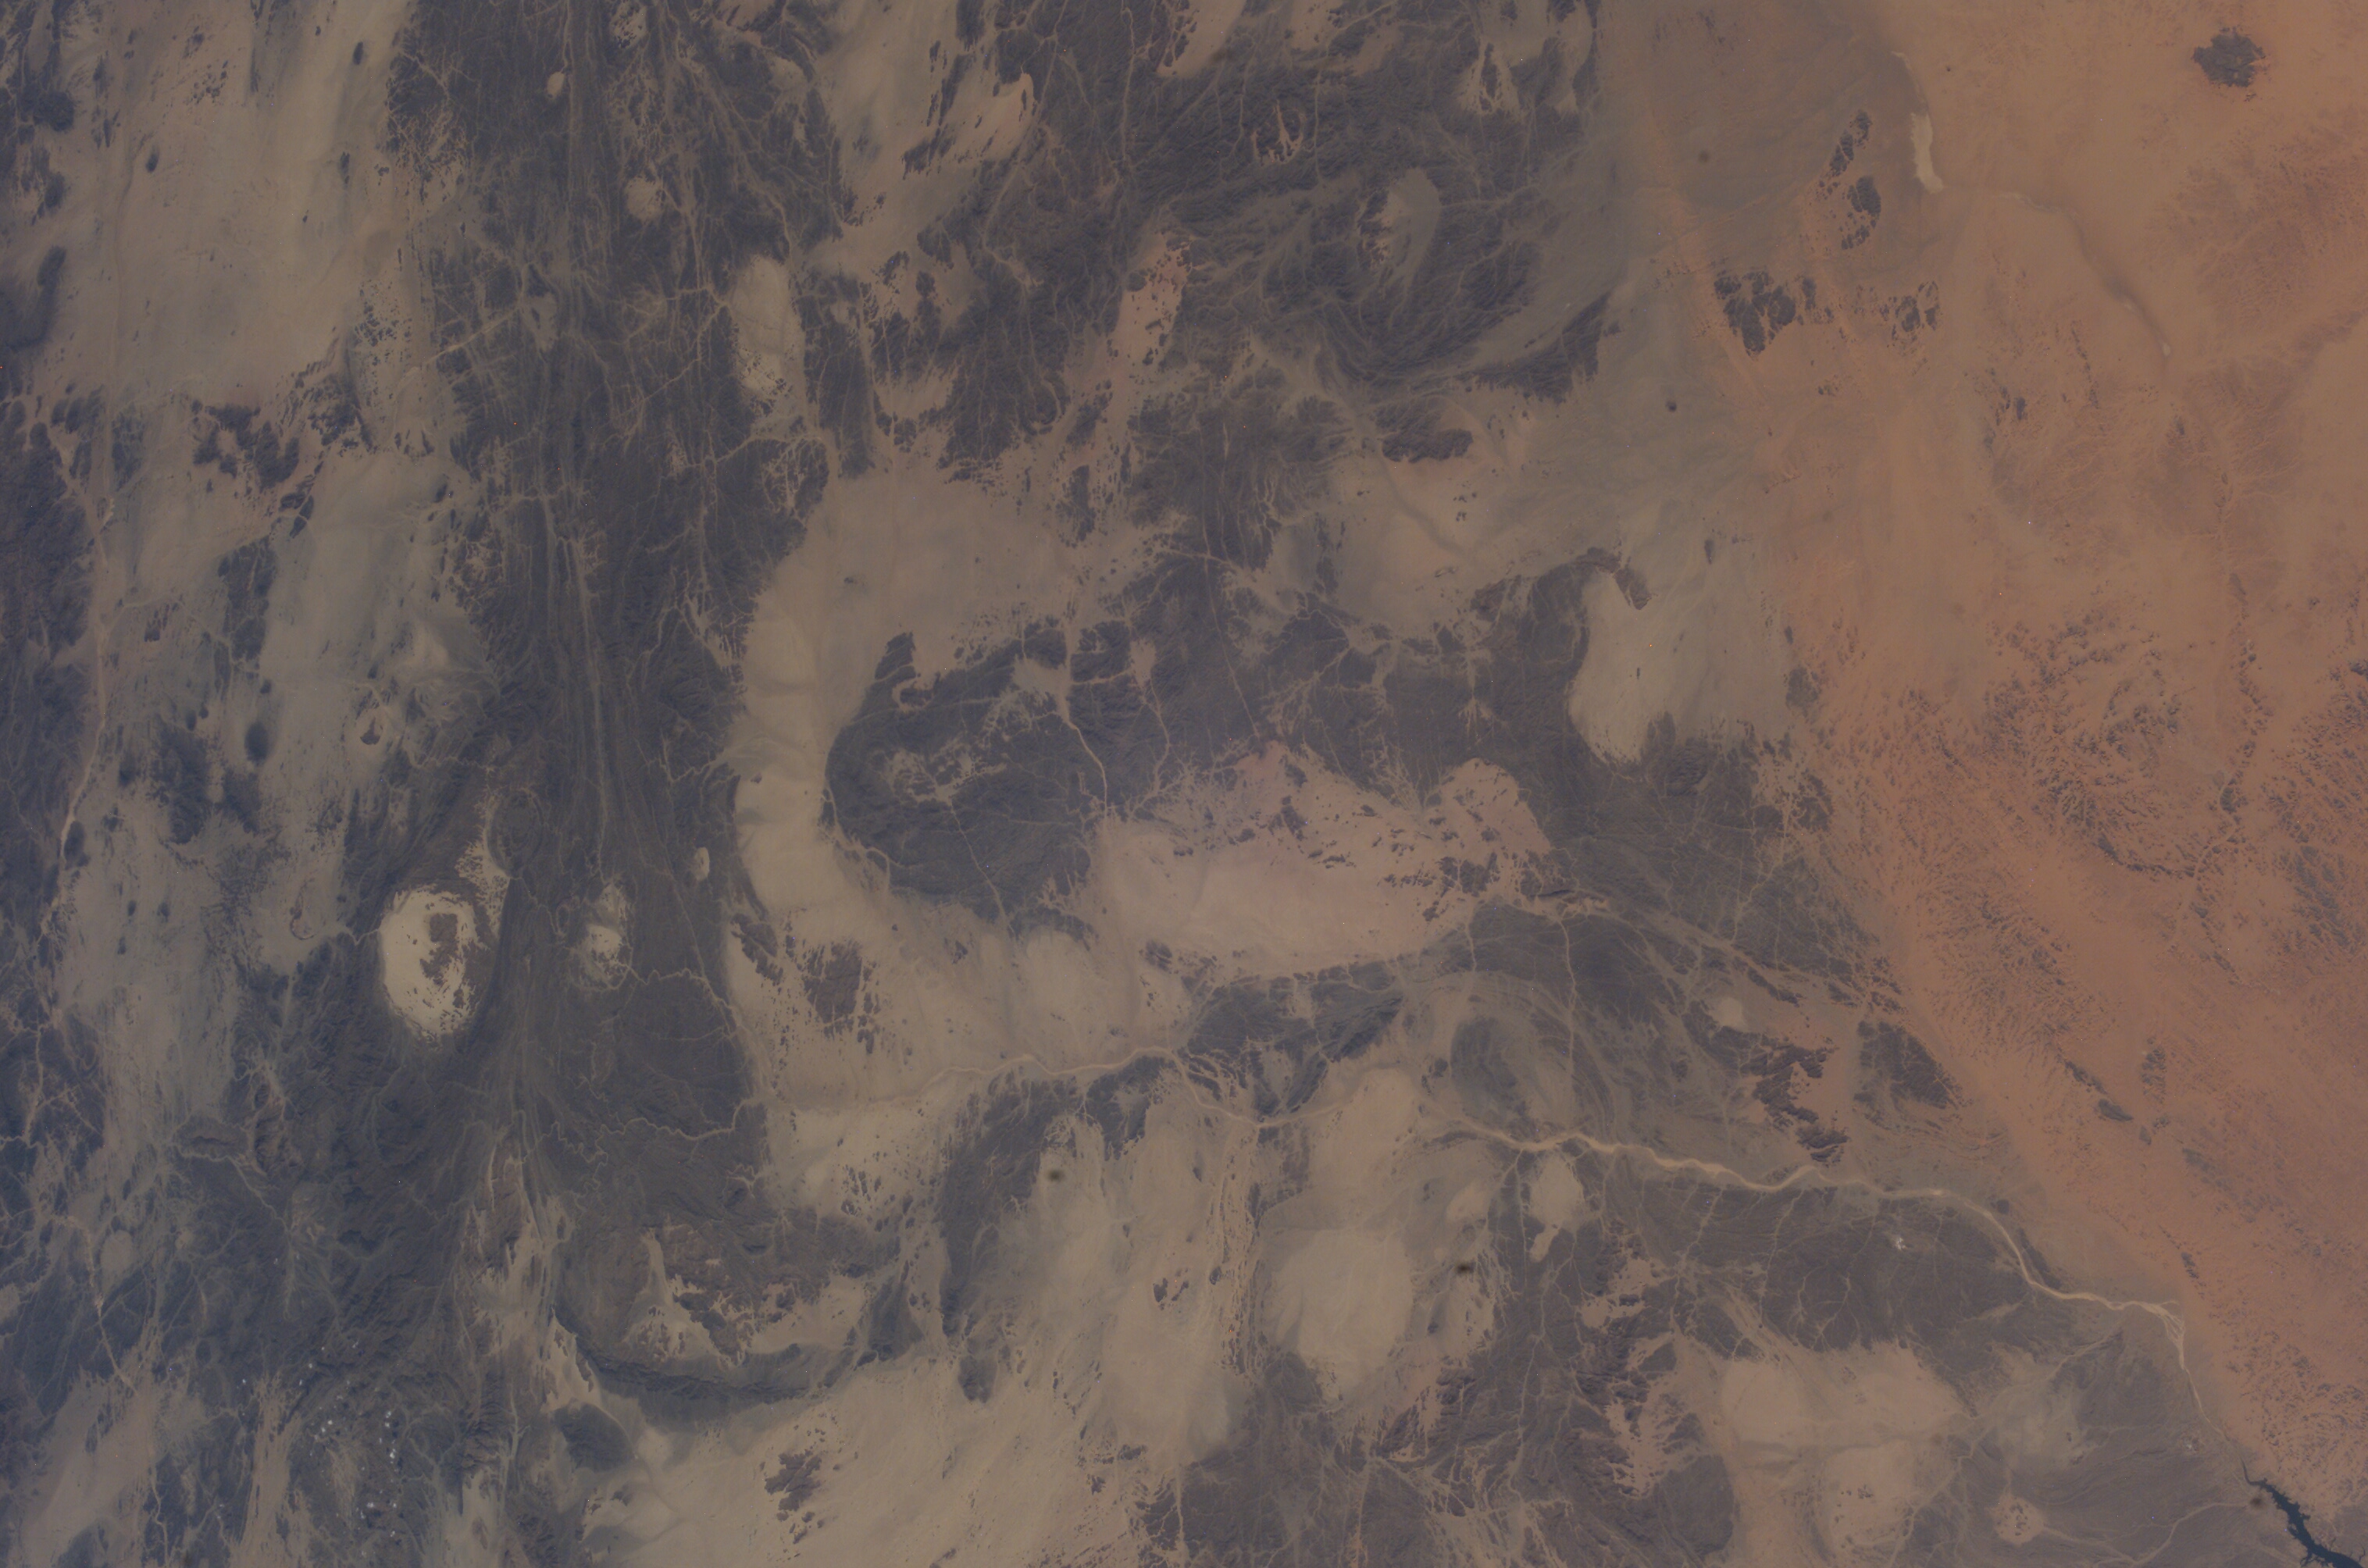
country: EGYPT
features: NUBIAN DESERT, RING STRUCTURES
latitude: 22.0
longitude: 34.0
